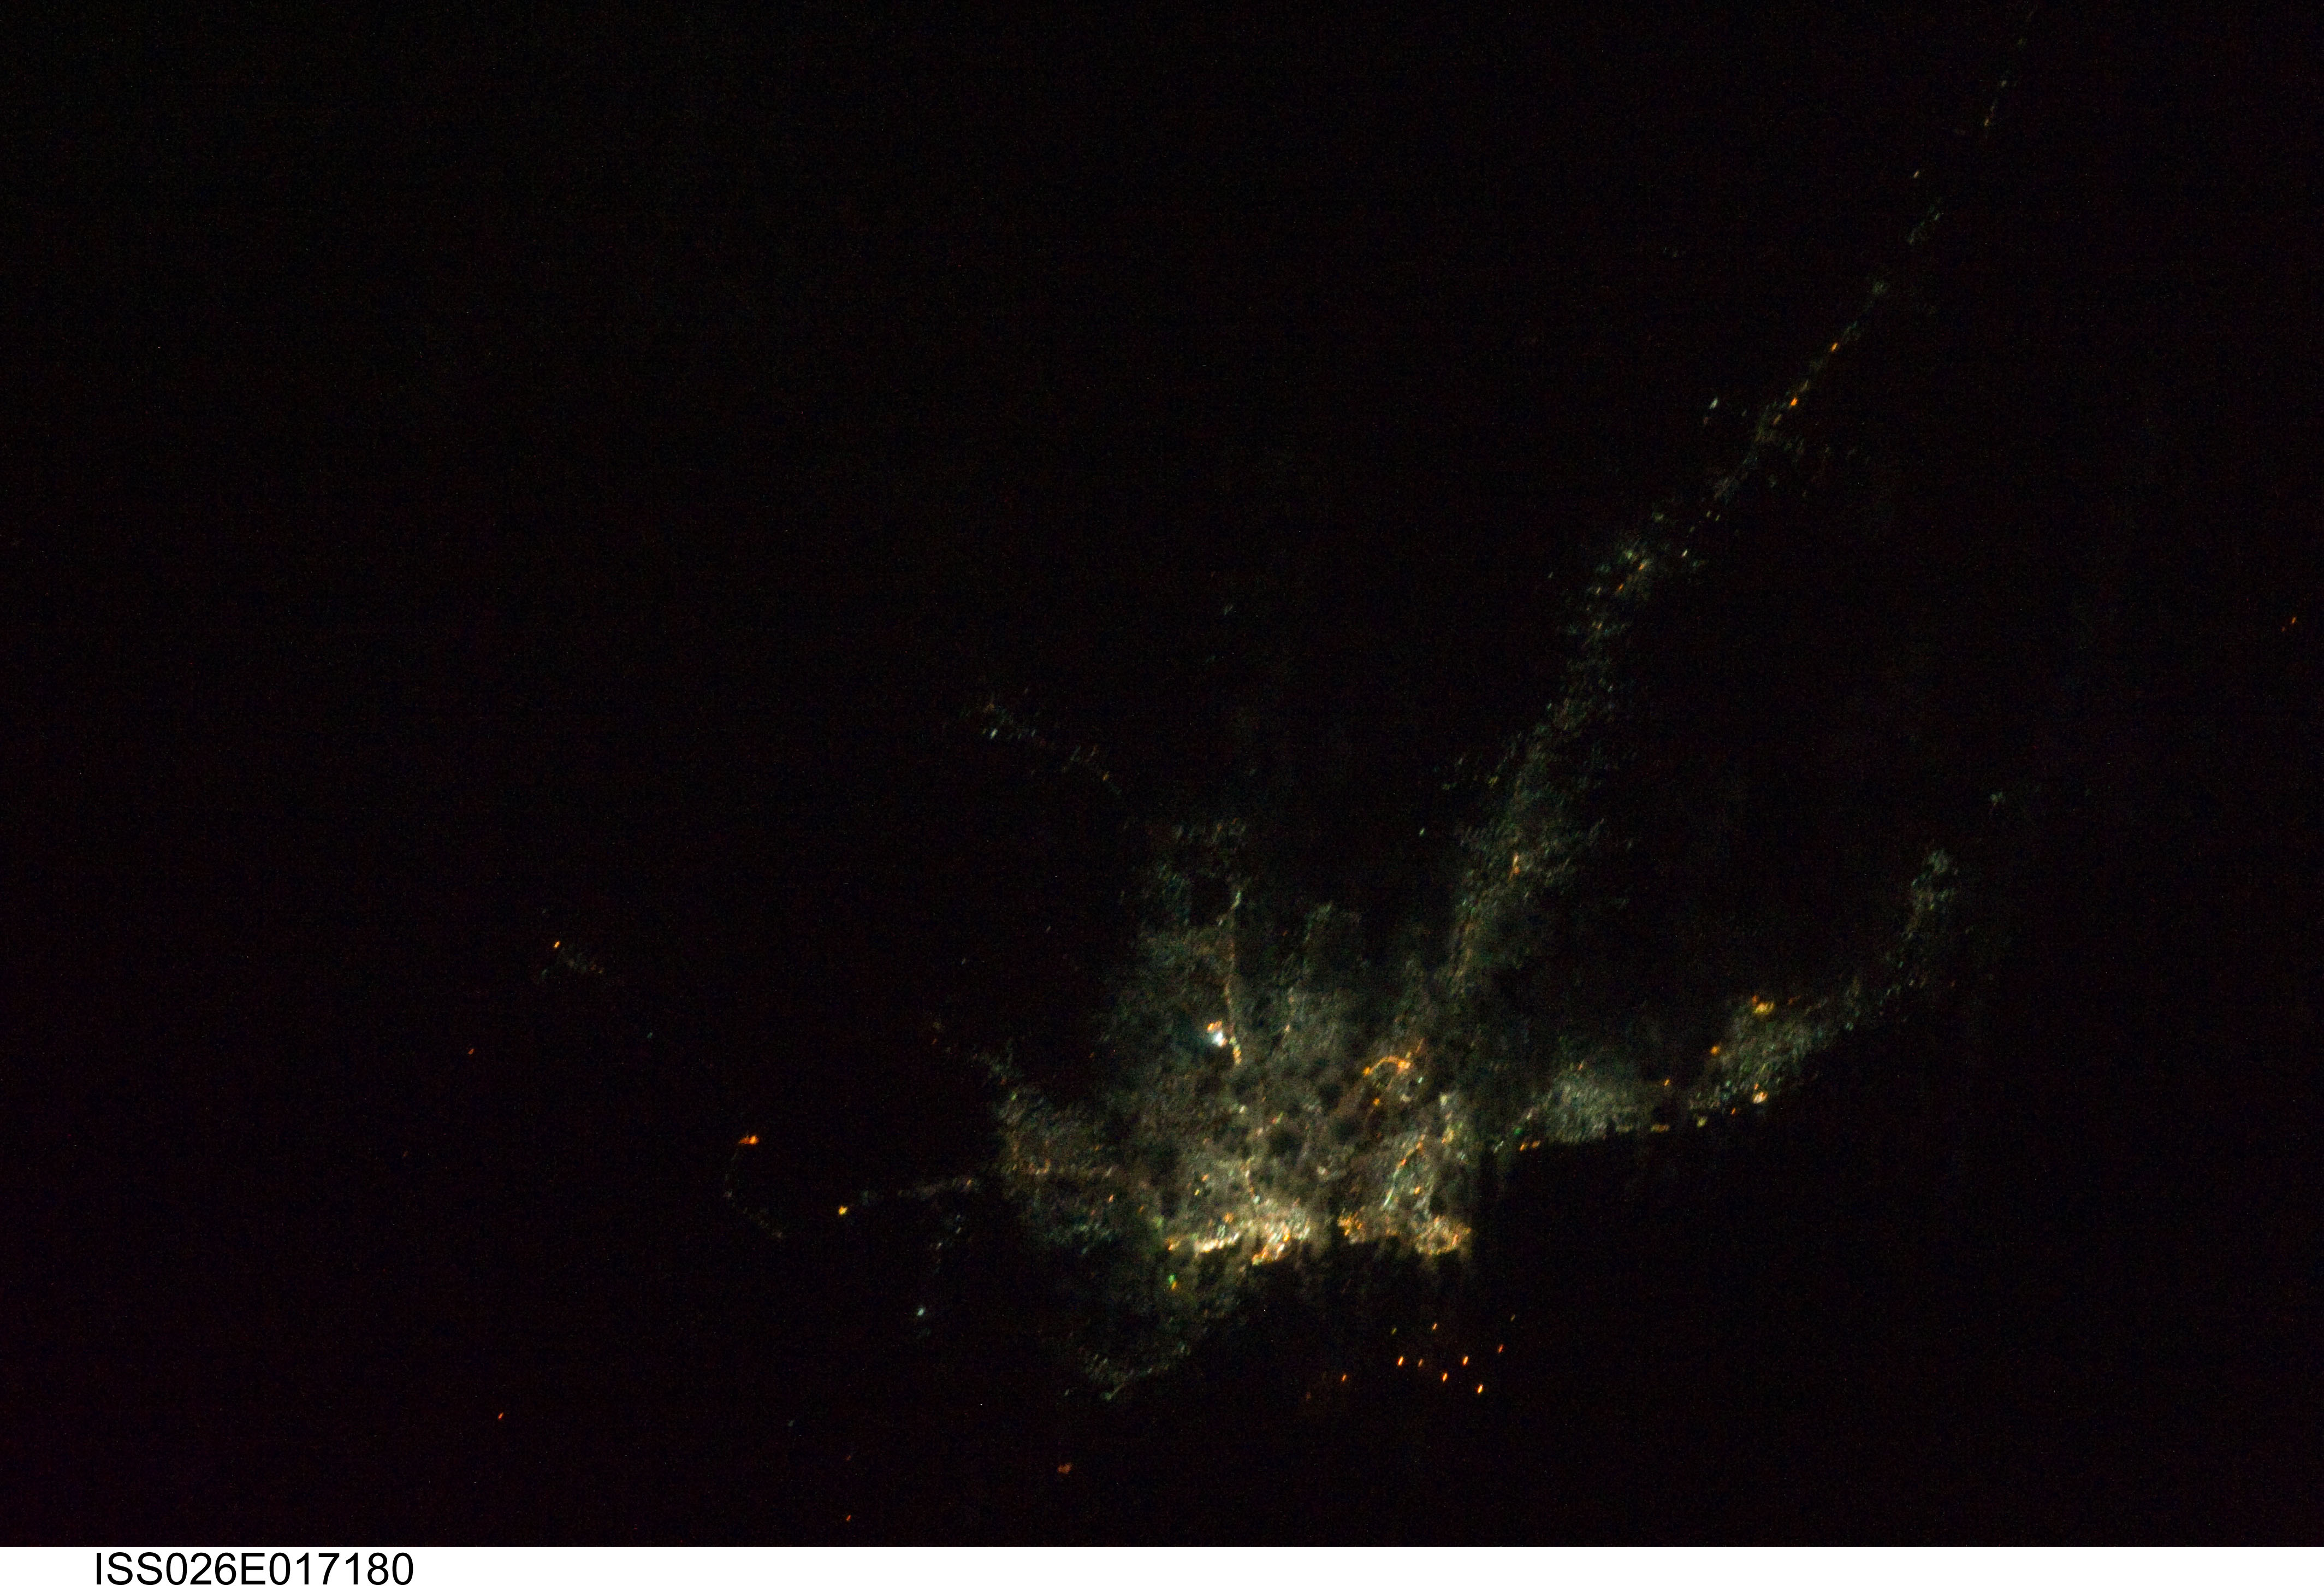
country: TANZANIA
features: DAR ES SALAAM AT NIGHT
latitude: -7.0
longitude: 39.1
